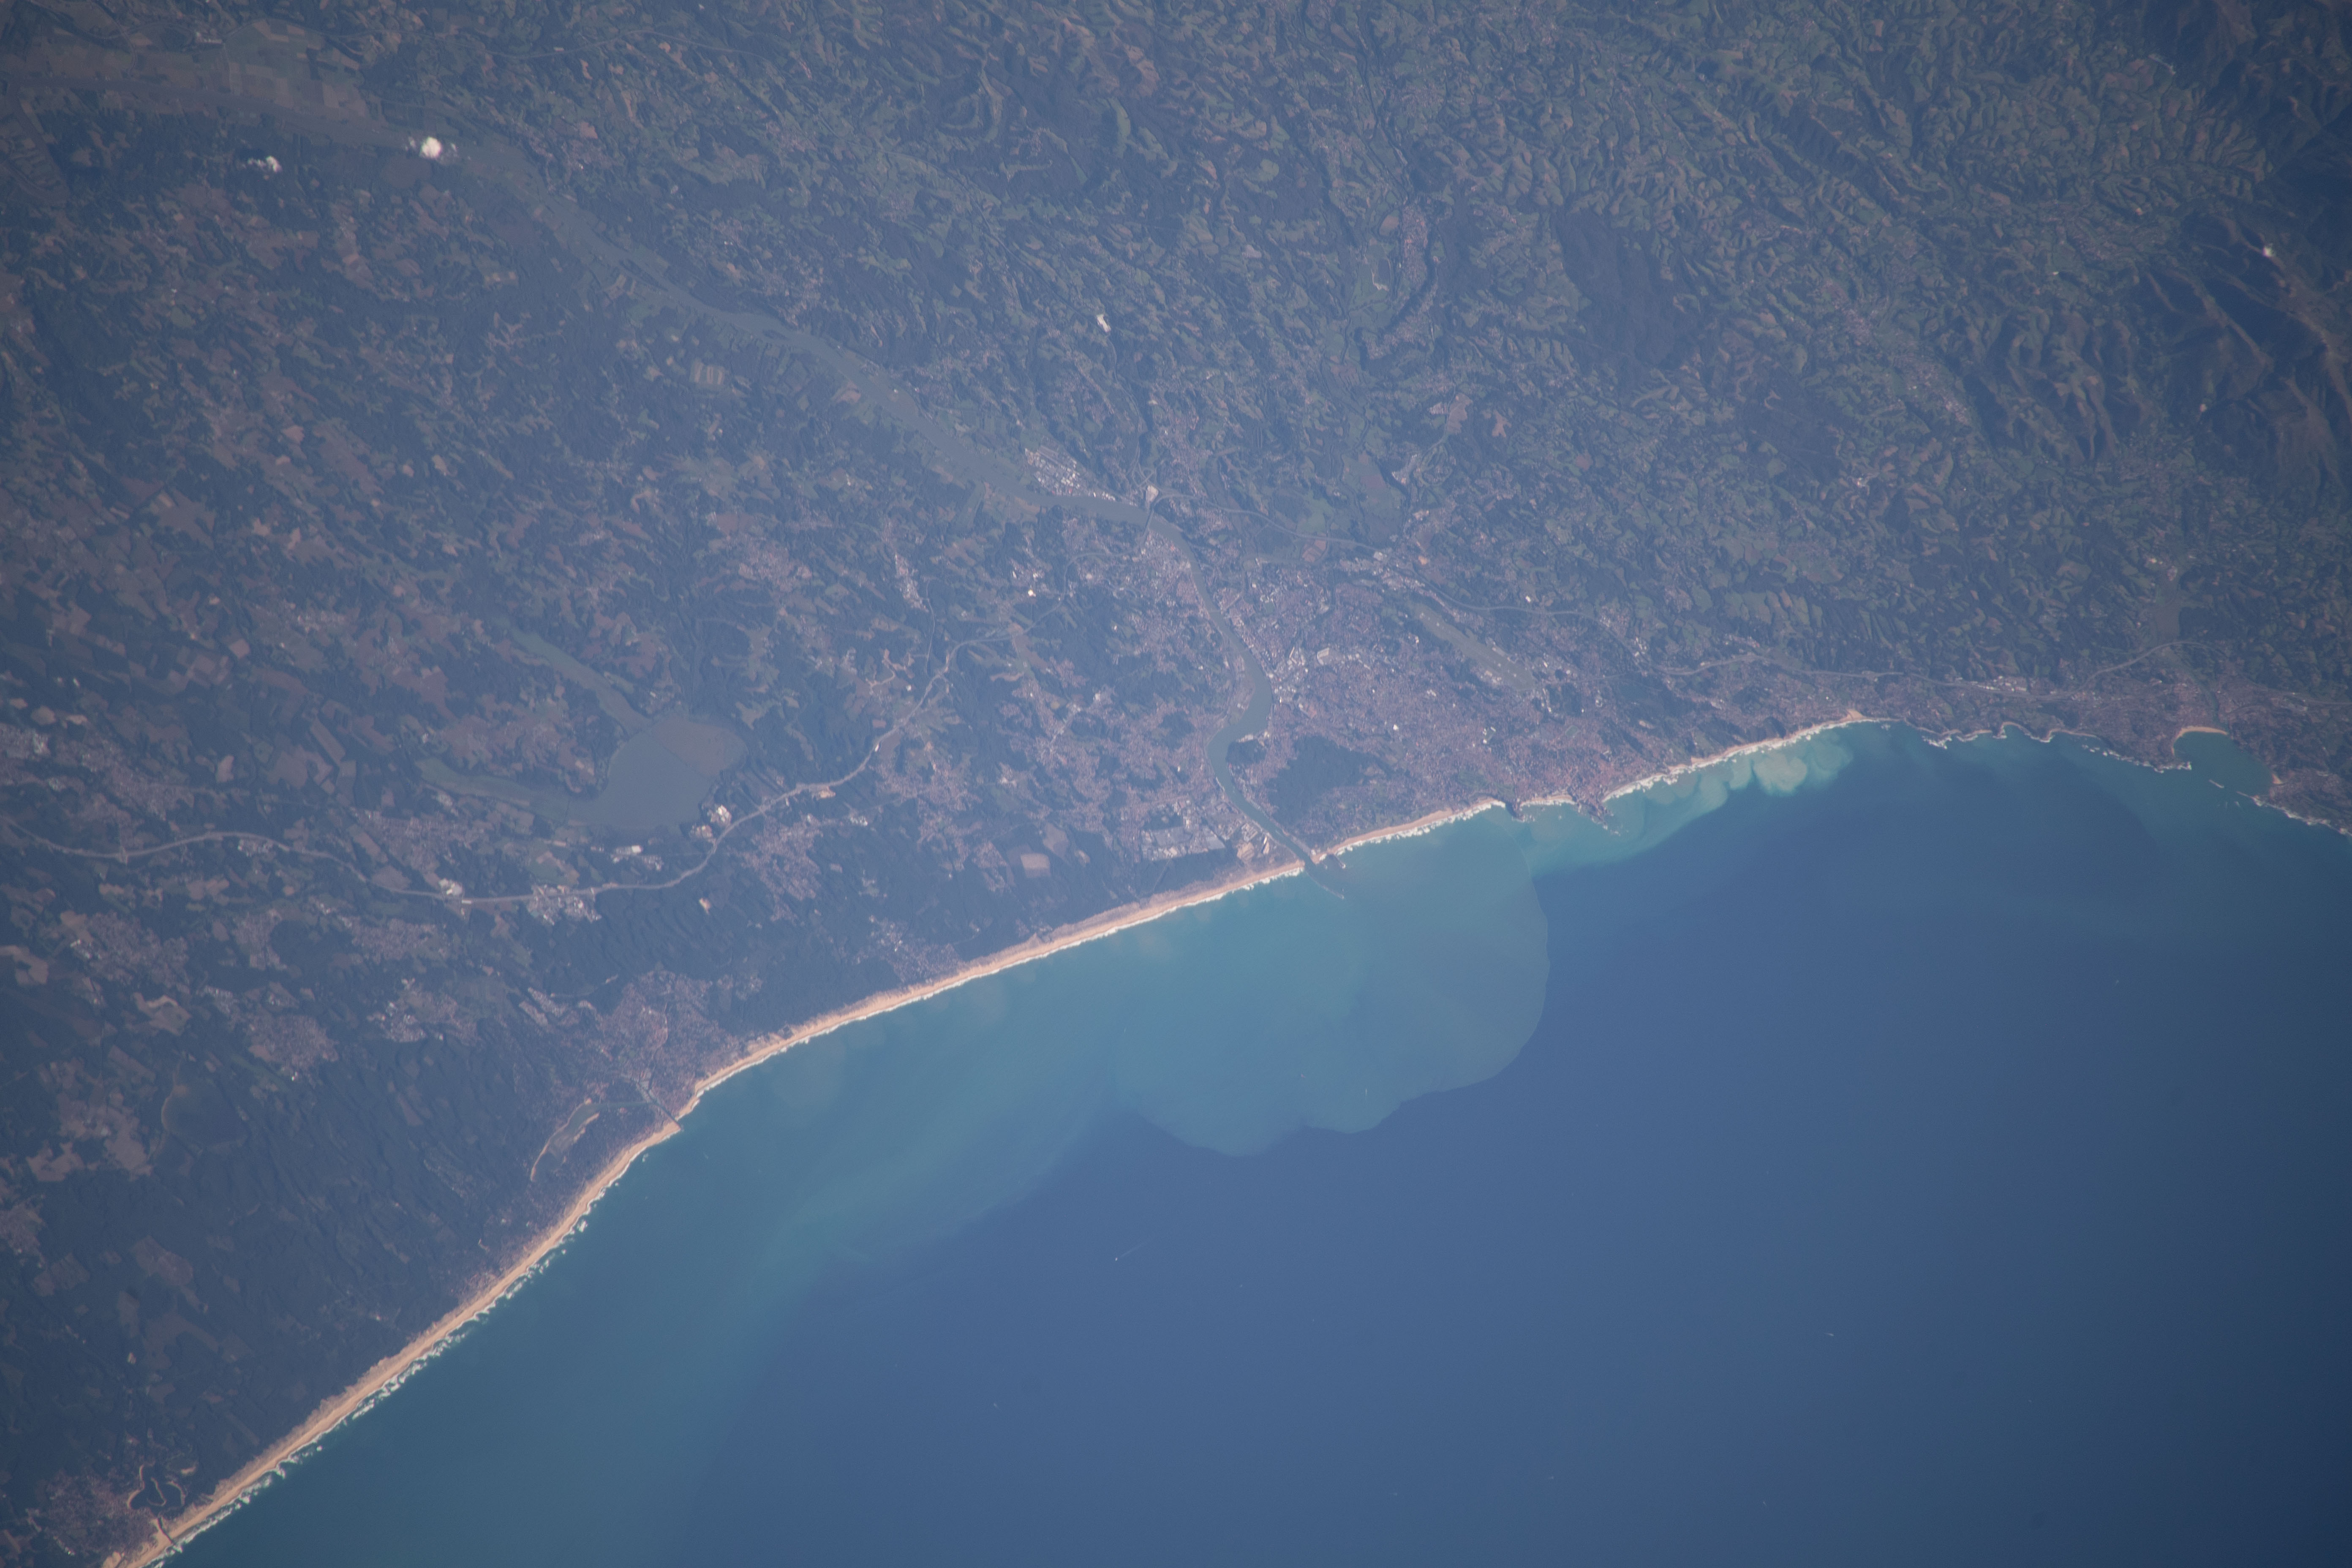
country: FRANCE
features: CITE DE PINS, BOUCAU, BARRAT, GRAND JEAN
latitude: 43.5
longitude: -1.5
